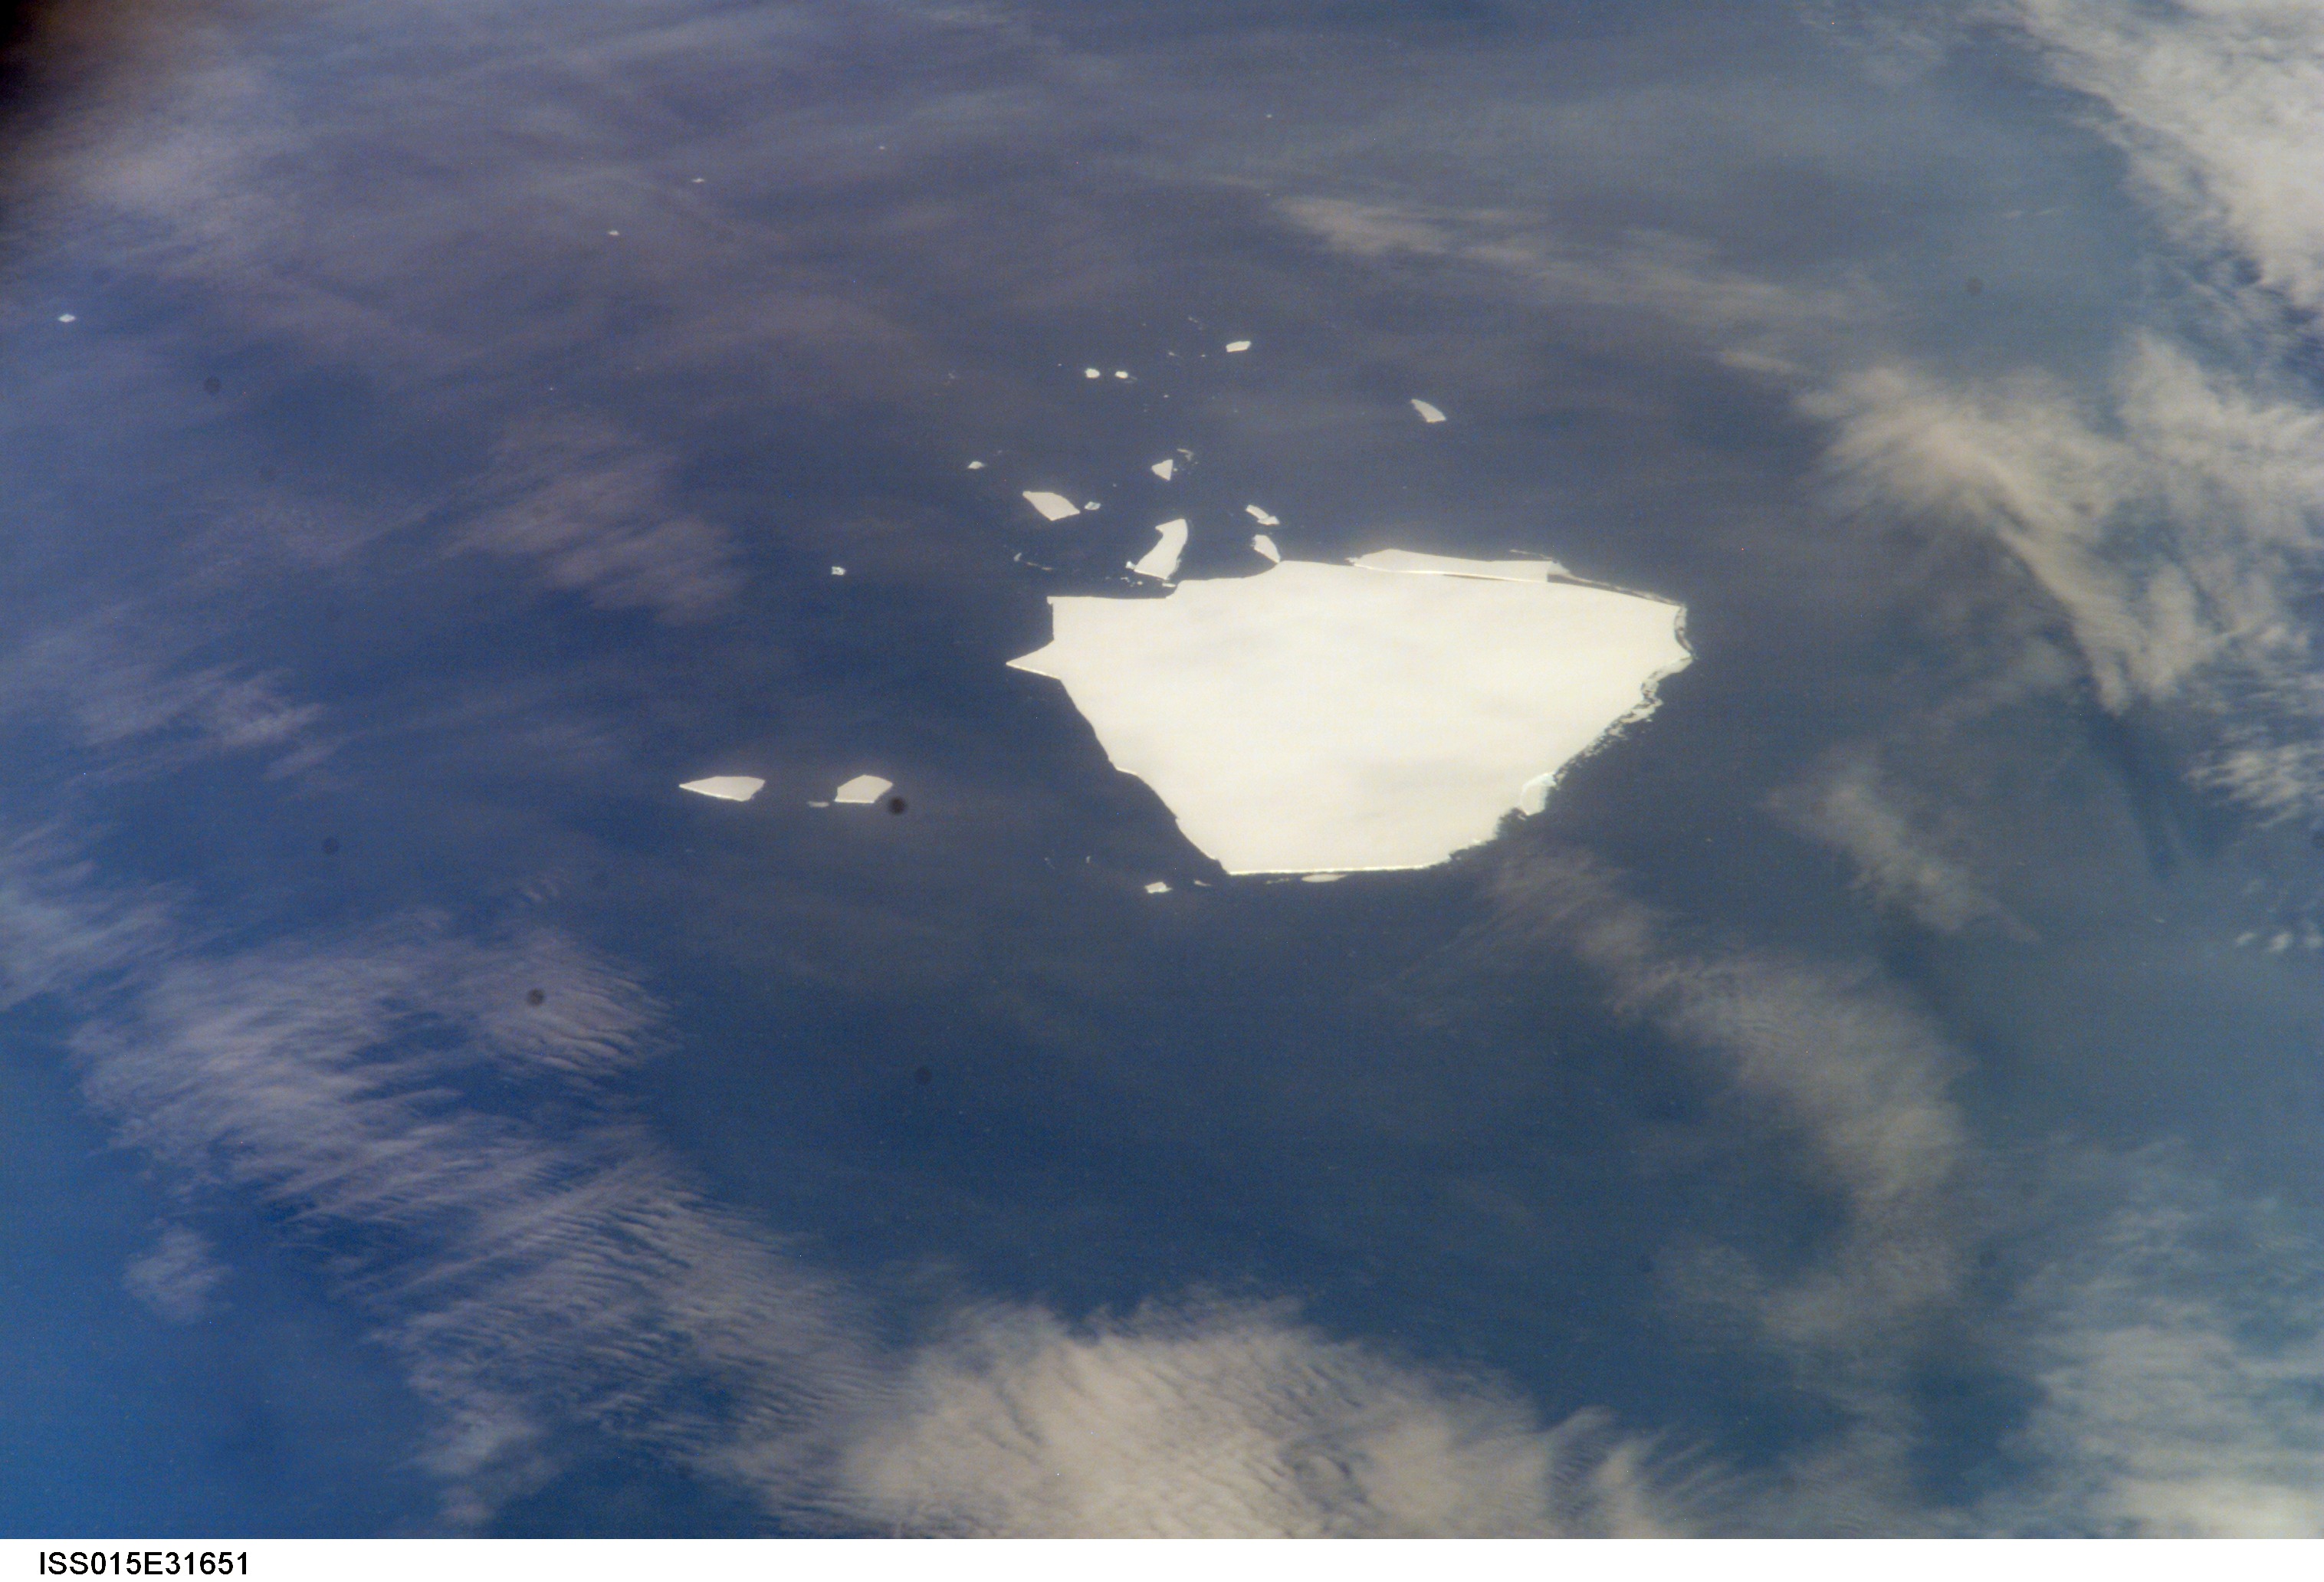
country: ATLANTIC OCEAN
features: LARGE ICEBERG, FRAGMENTS
